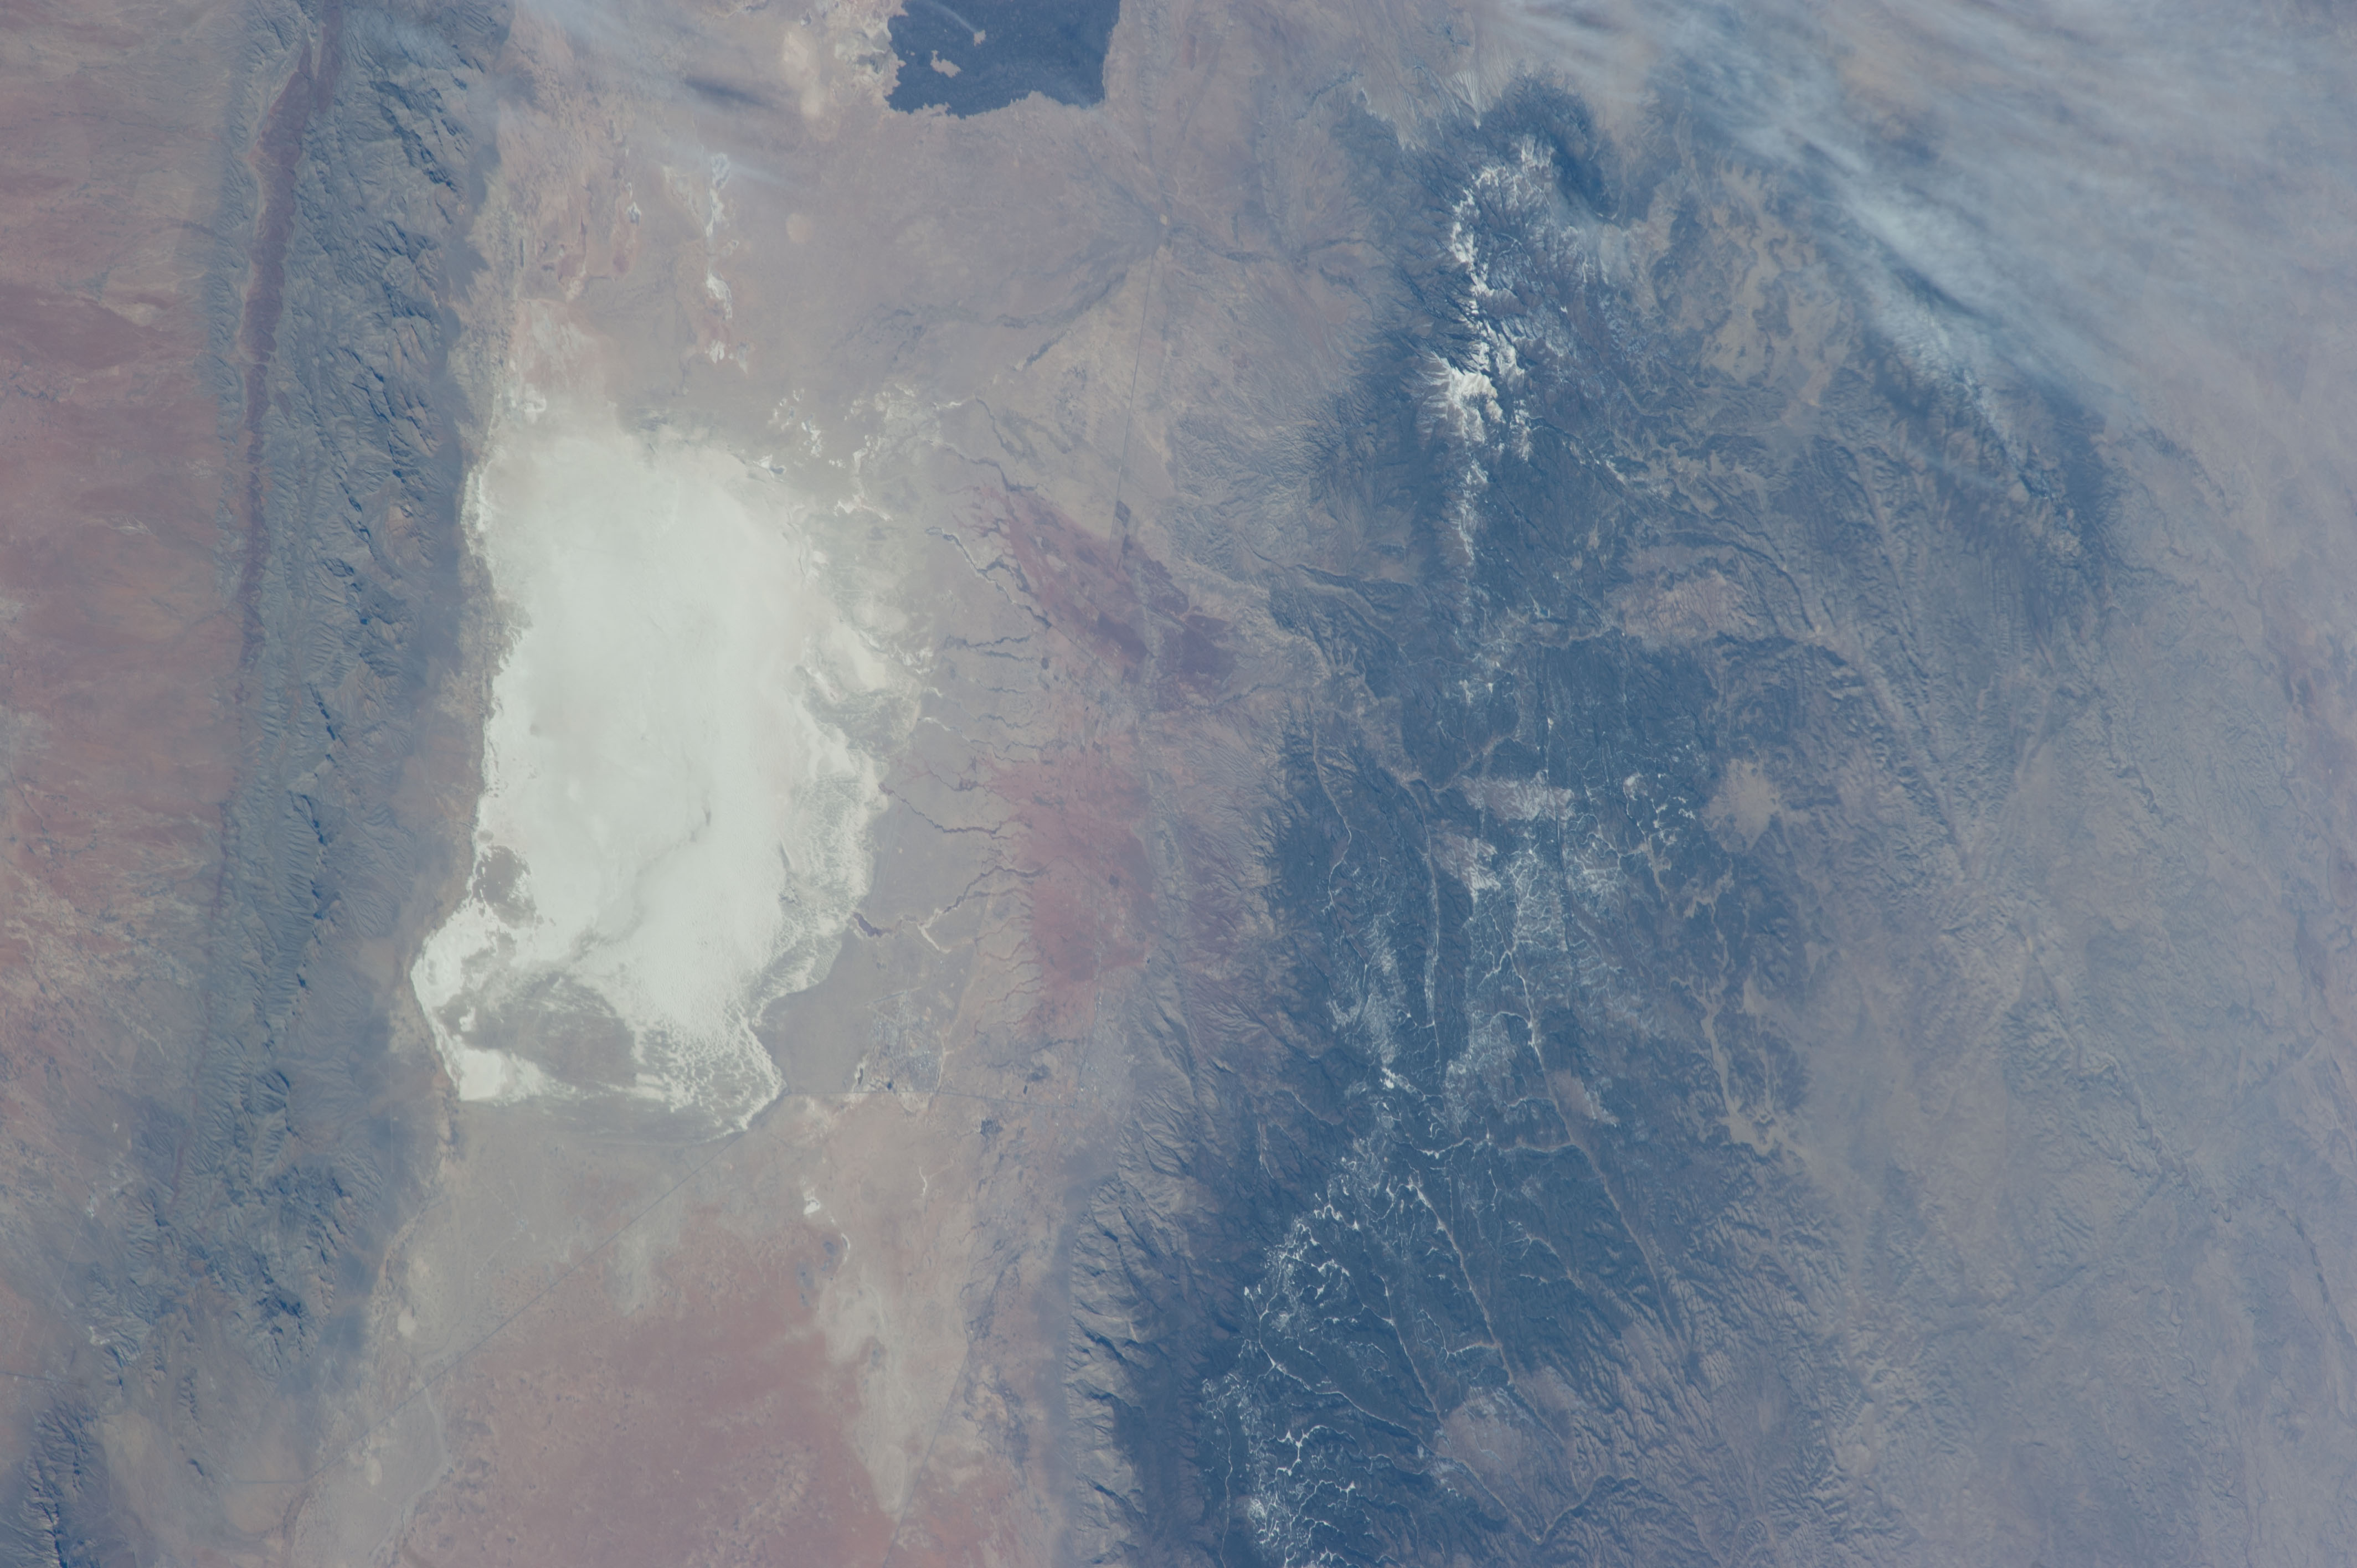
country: USA-NEW MEXICO
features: WHITE SANDS, SACRAMENTO MTS., FOR., SNOW, SIERRA BLANCA PK., LAVA FIELD
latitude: 33.1
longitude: -106.0
